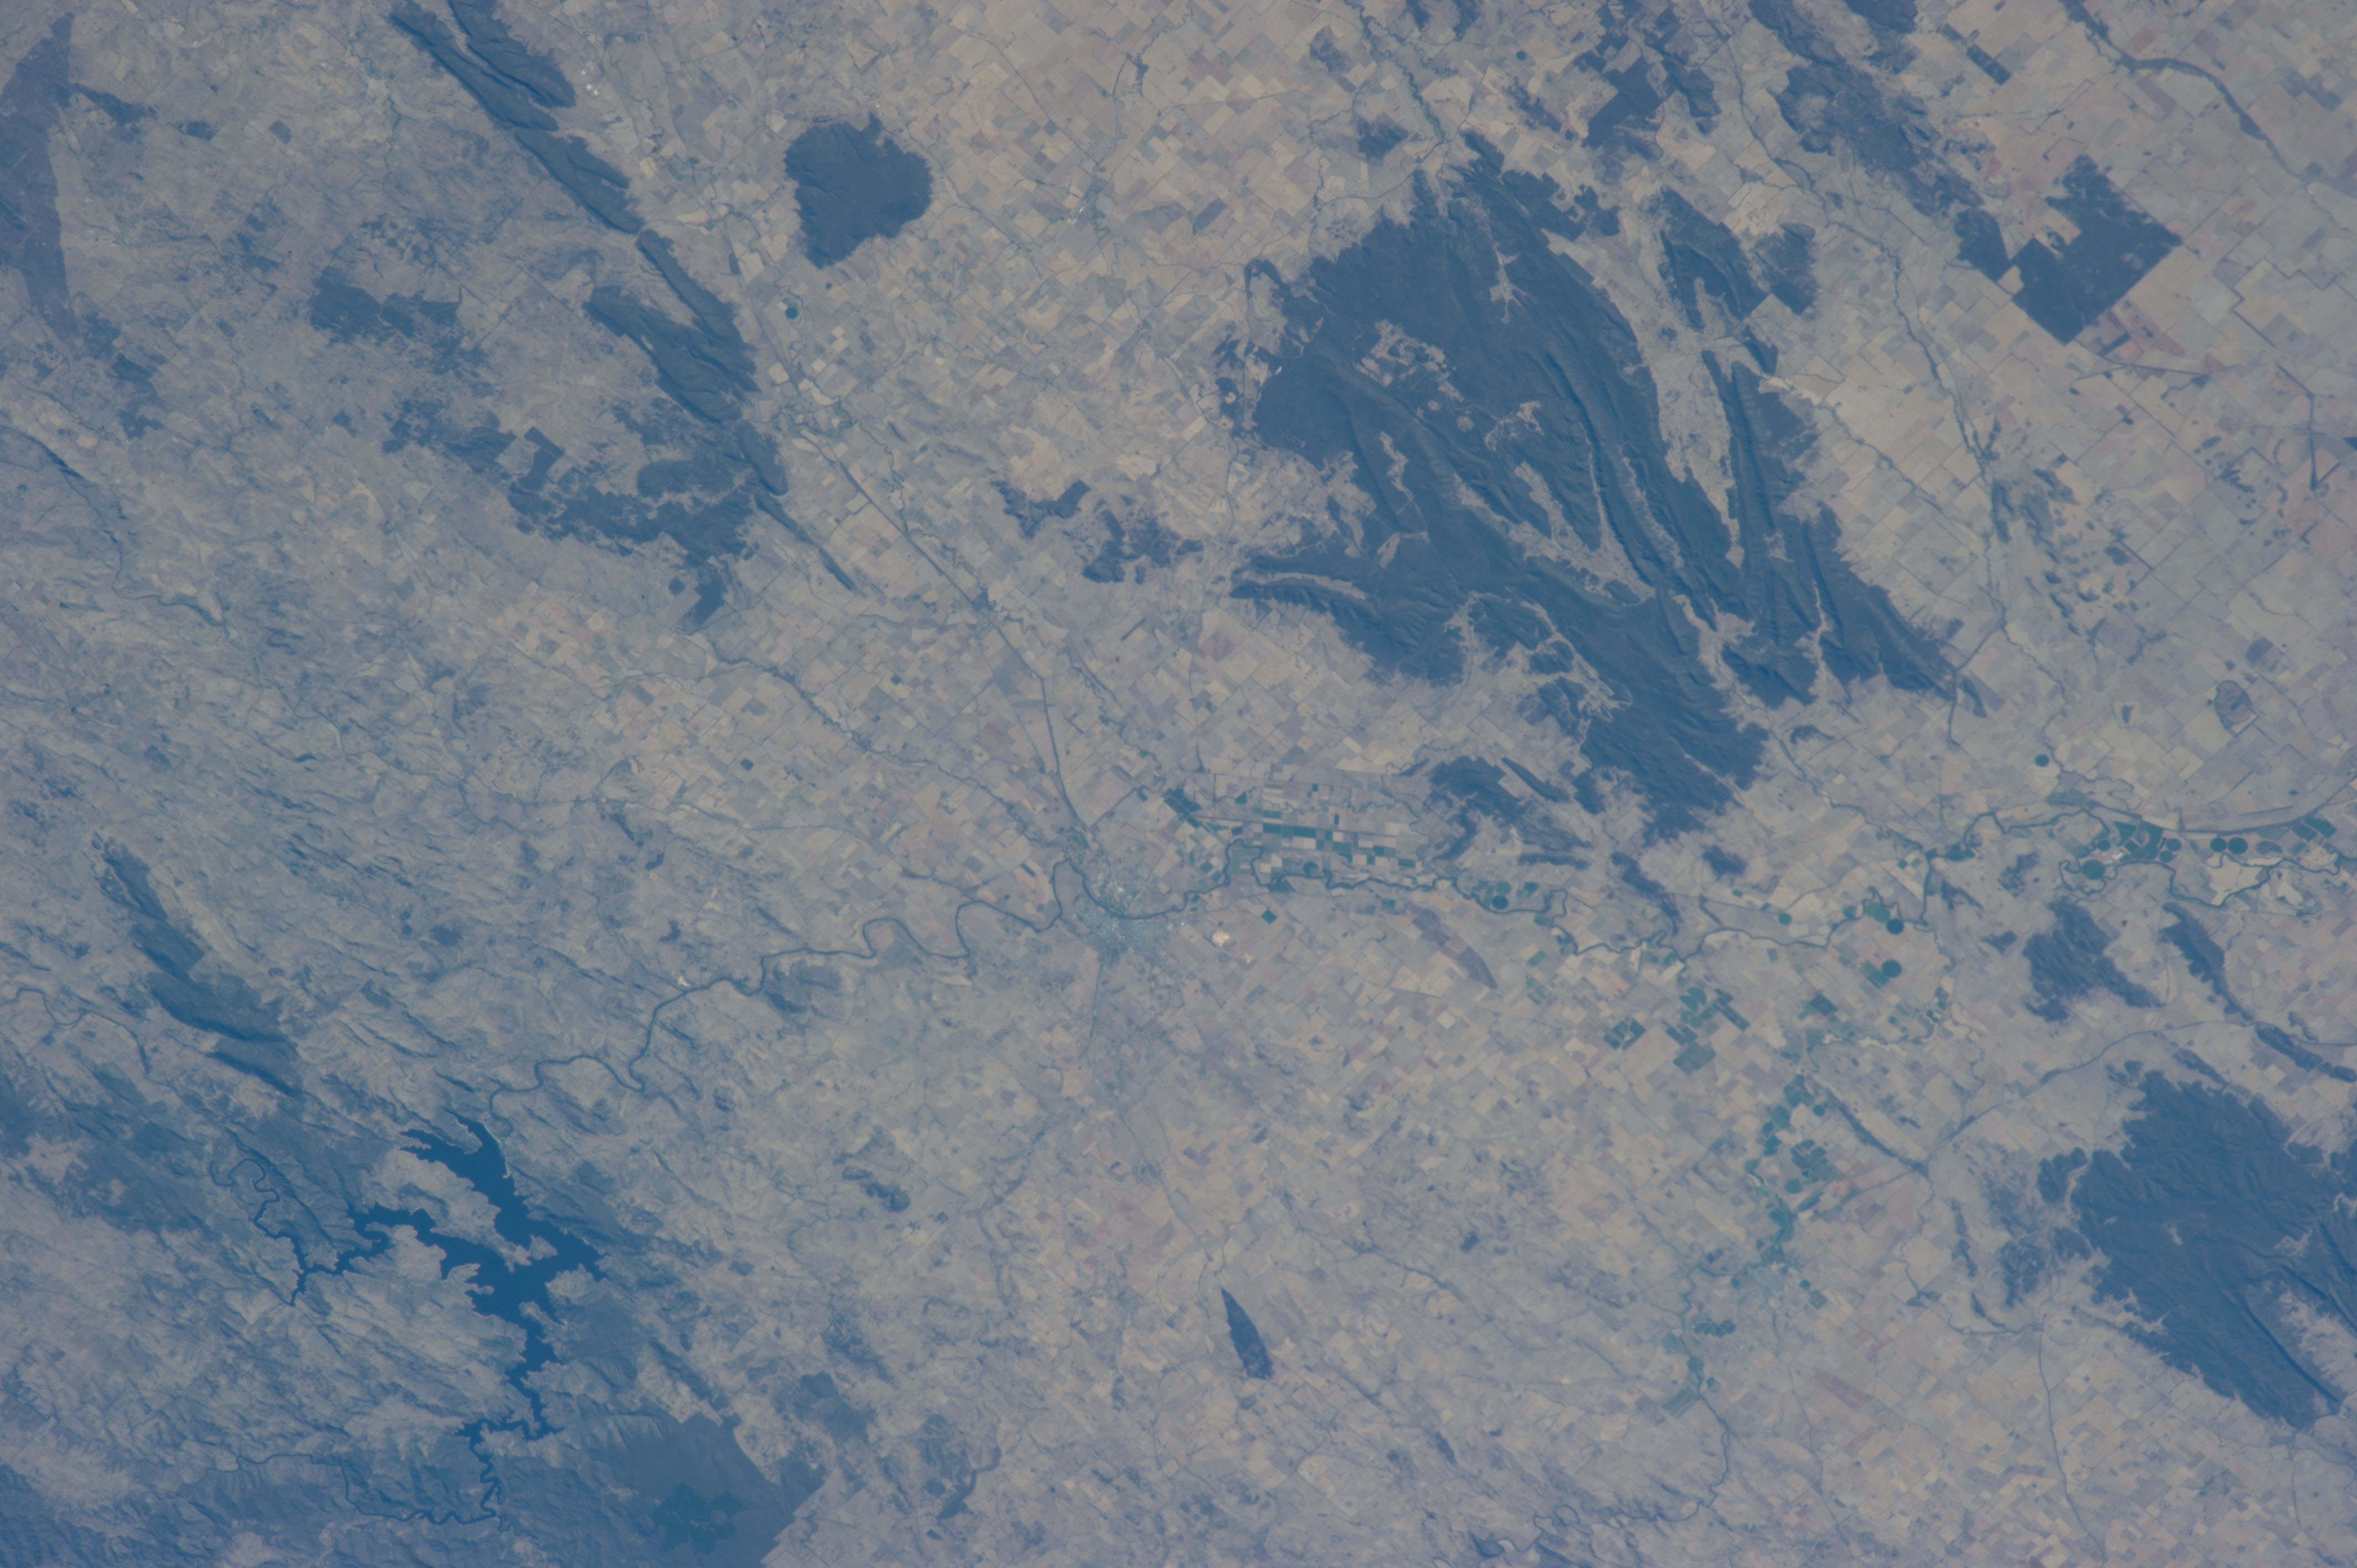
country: AUSTRALIA-NSW
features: COWRA, AGR., L. WYANGALA, LACHLAN R.
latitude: -33.8
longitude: 148.7
